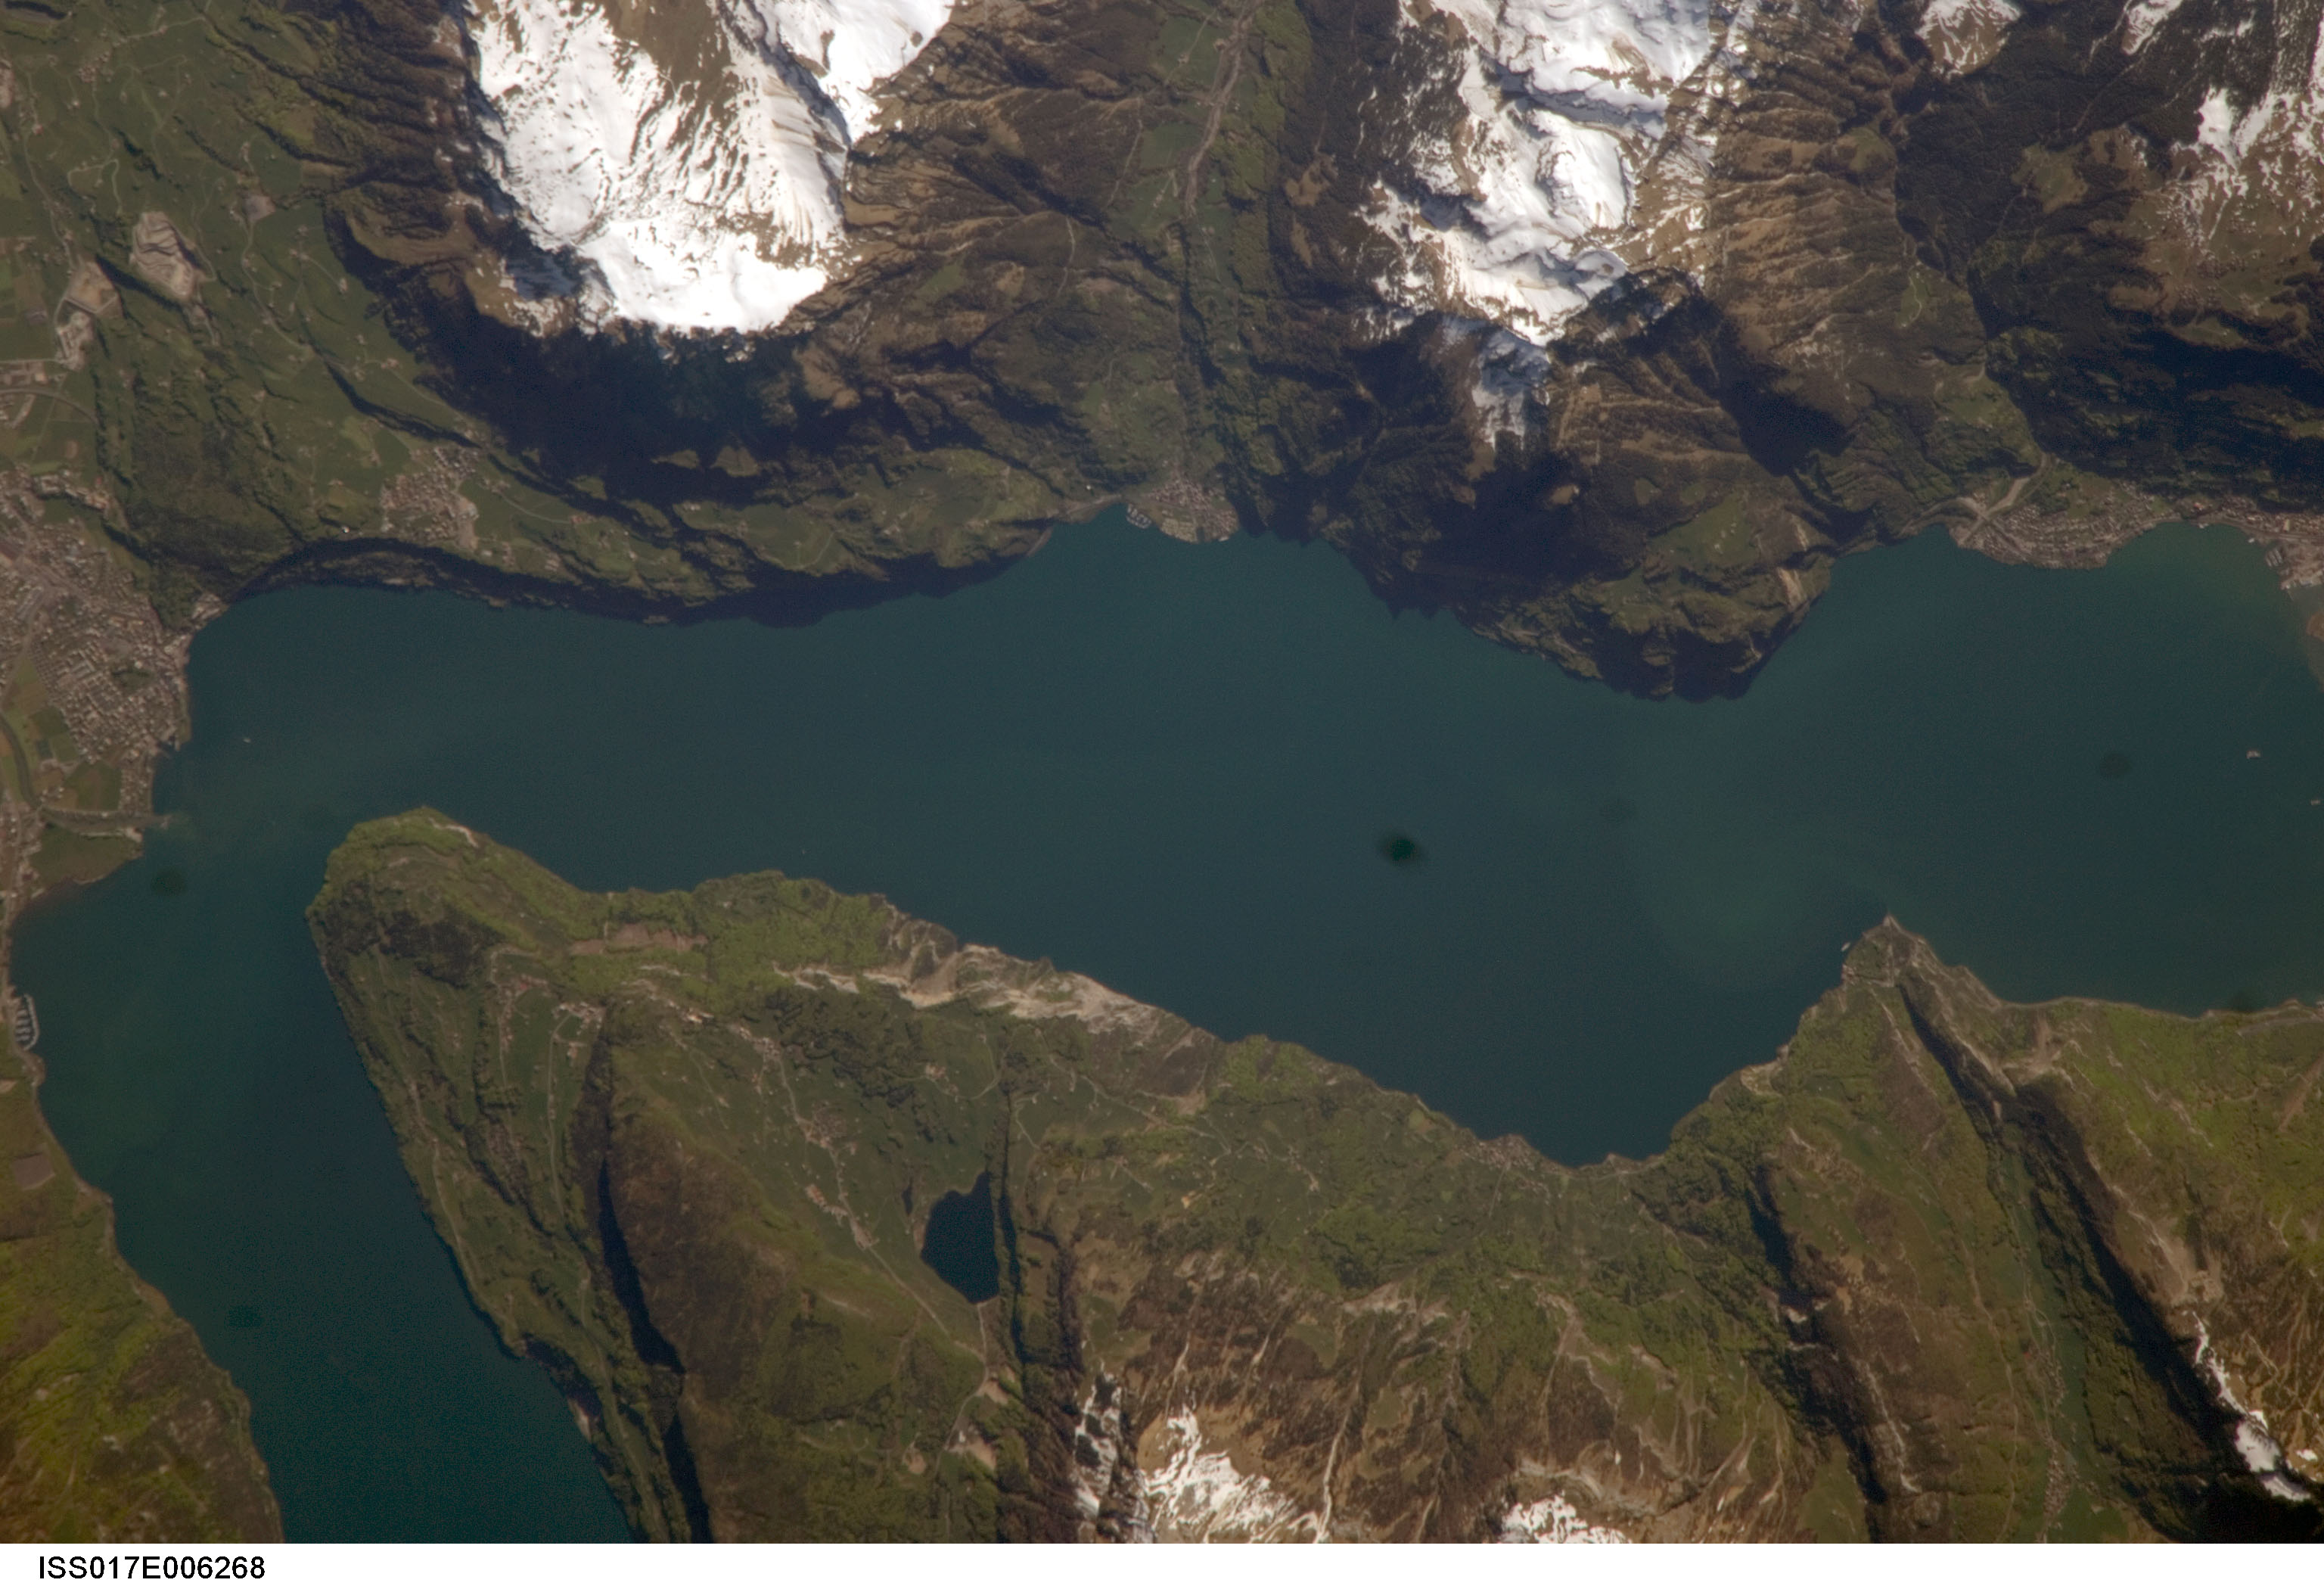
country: SWITZERLAND
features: VIERWALDSTATTER L., MTS., FOR.
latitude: 46.9
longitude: 8.6
